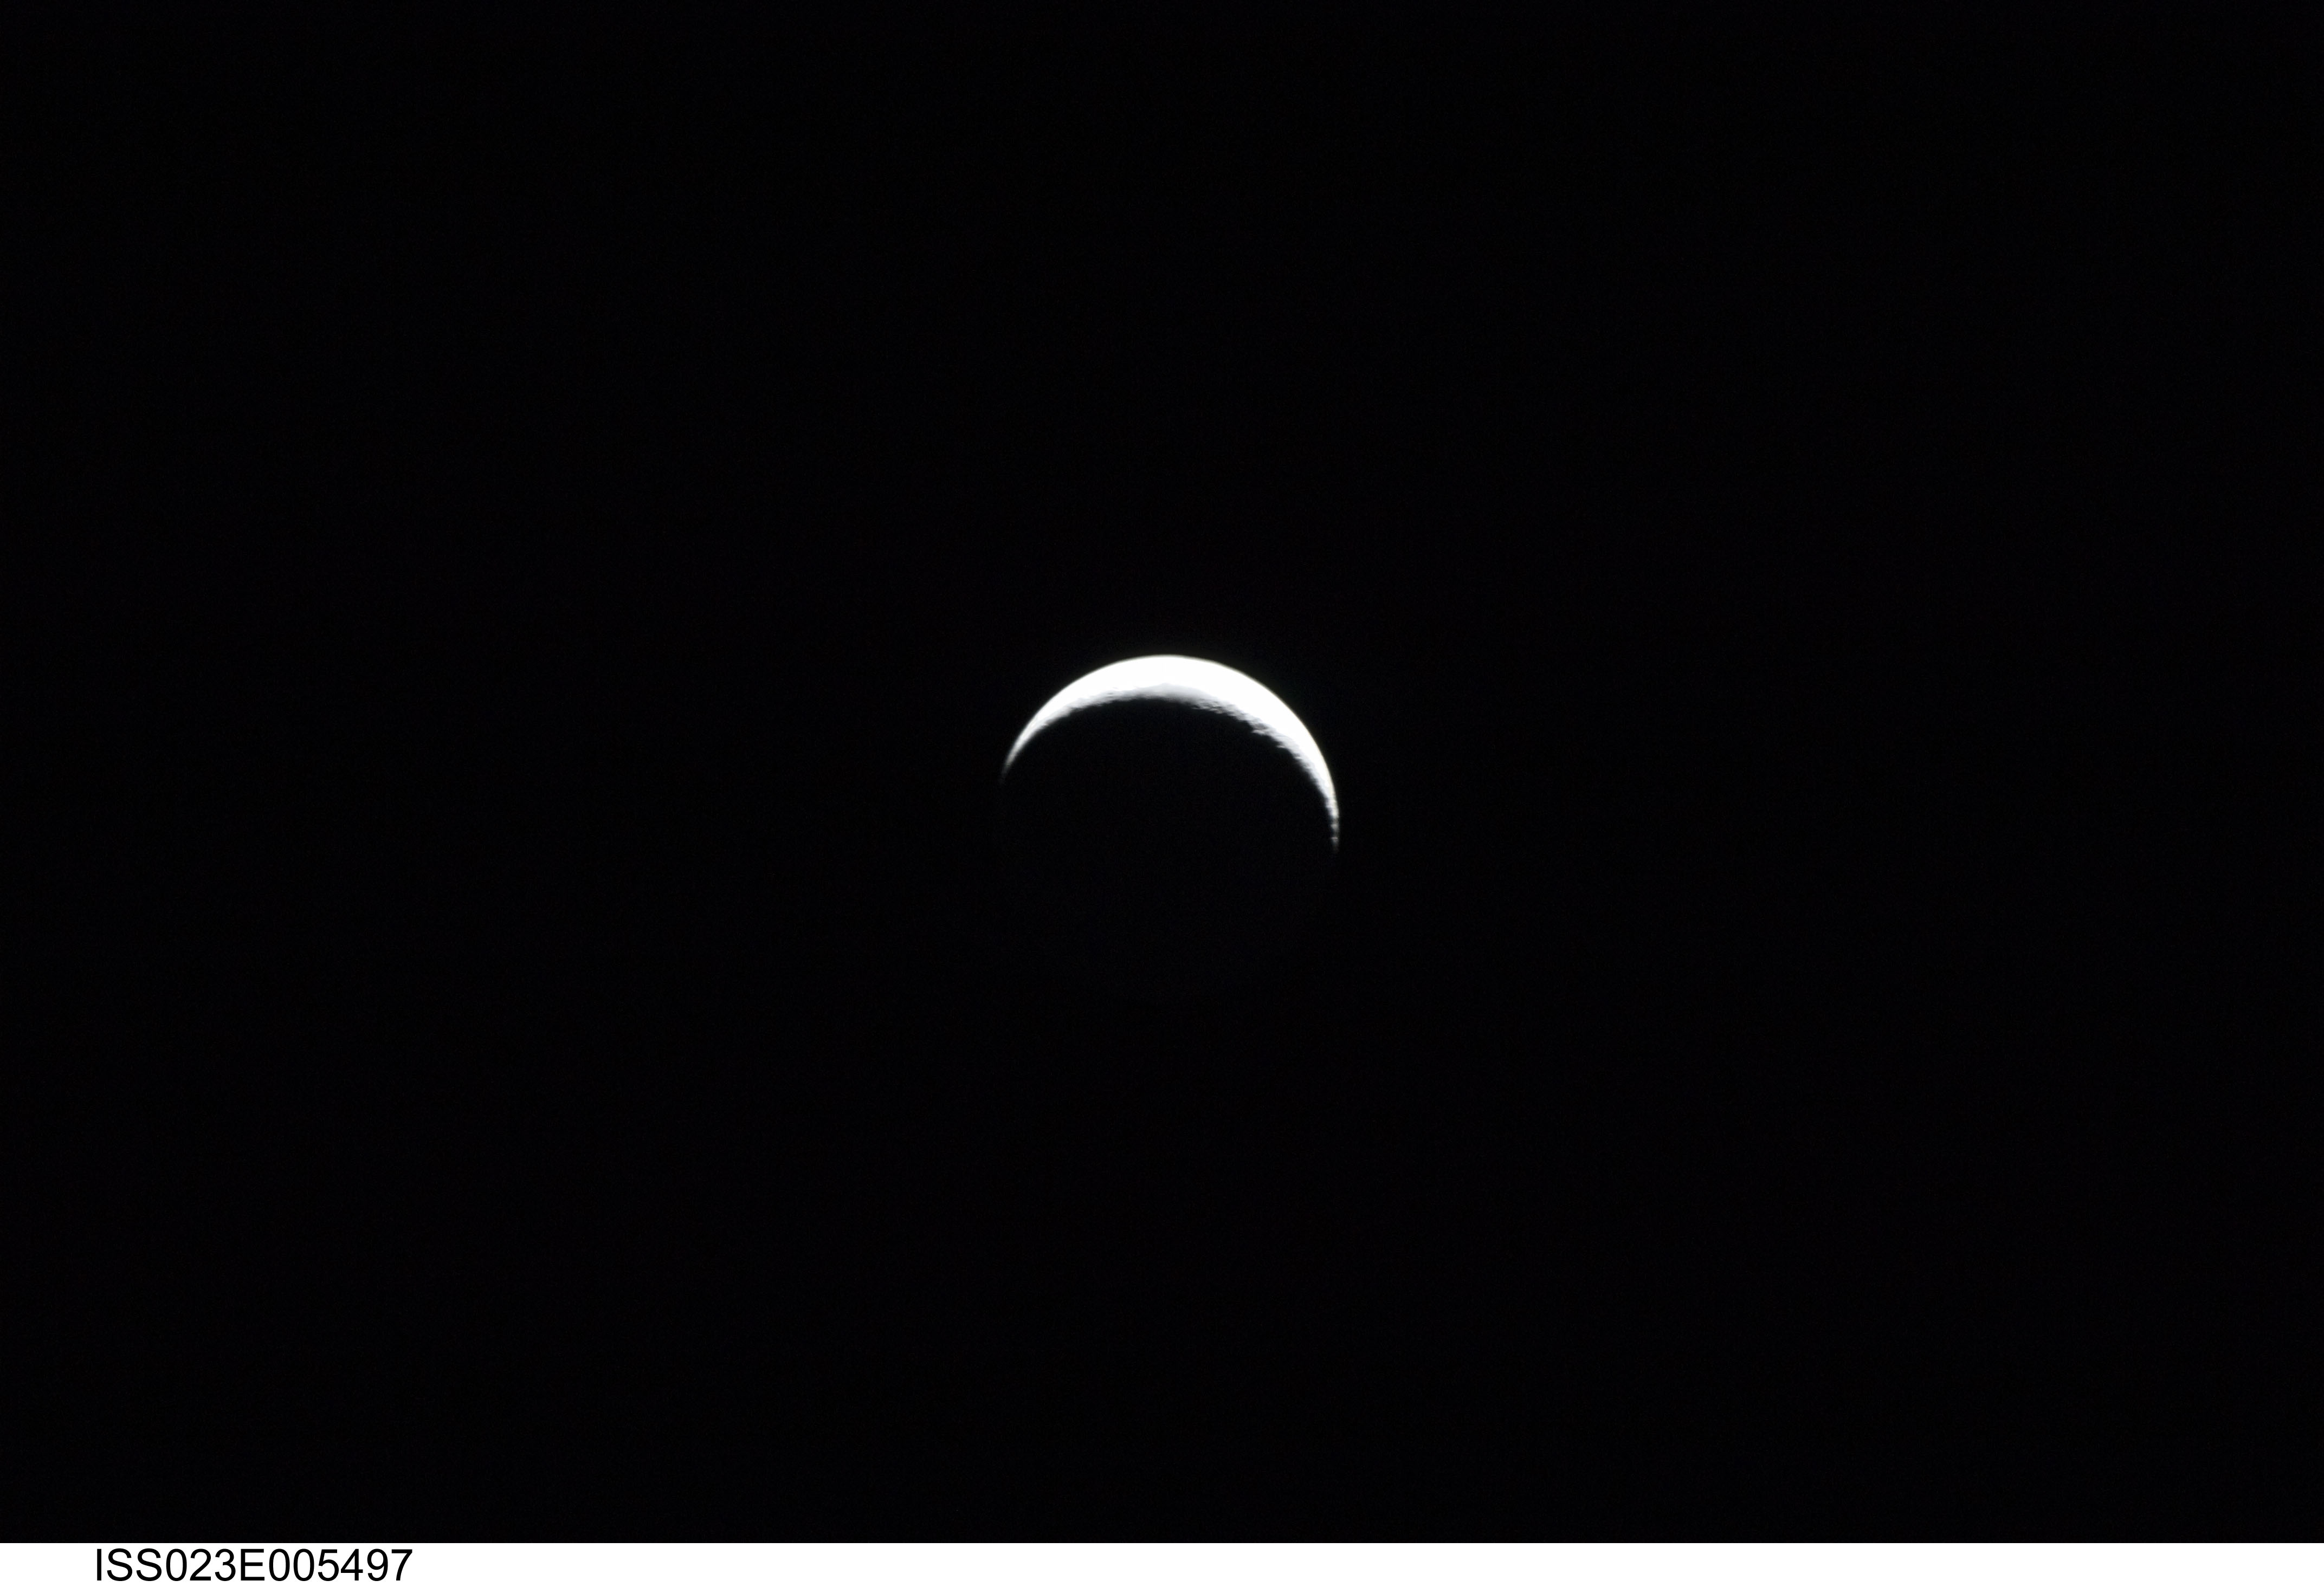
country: ASIA
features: PAN-CRESCENT MOON WAXING
